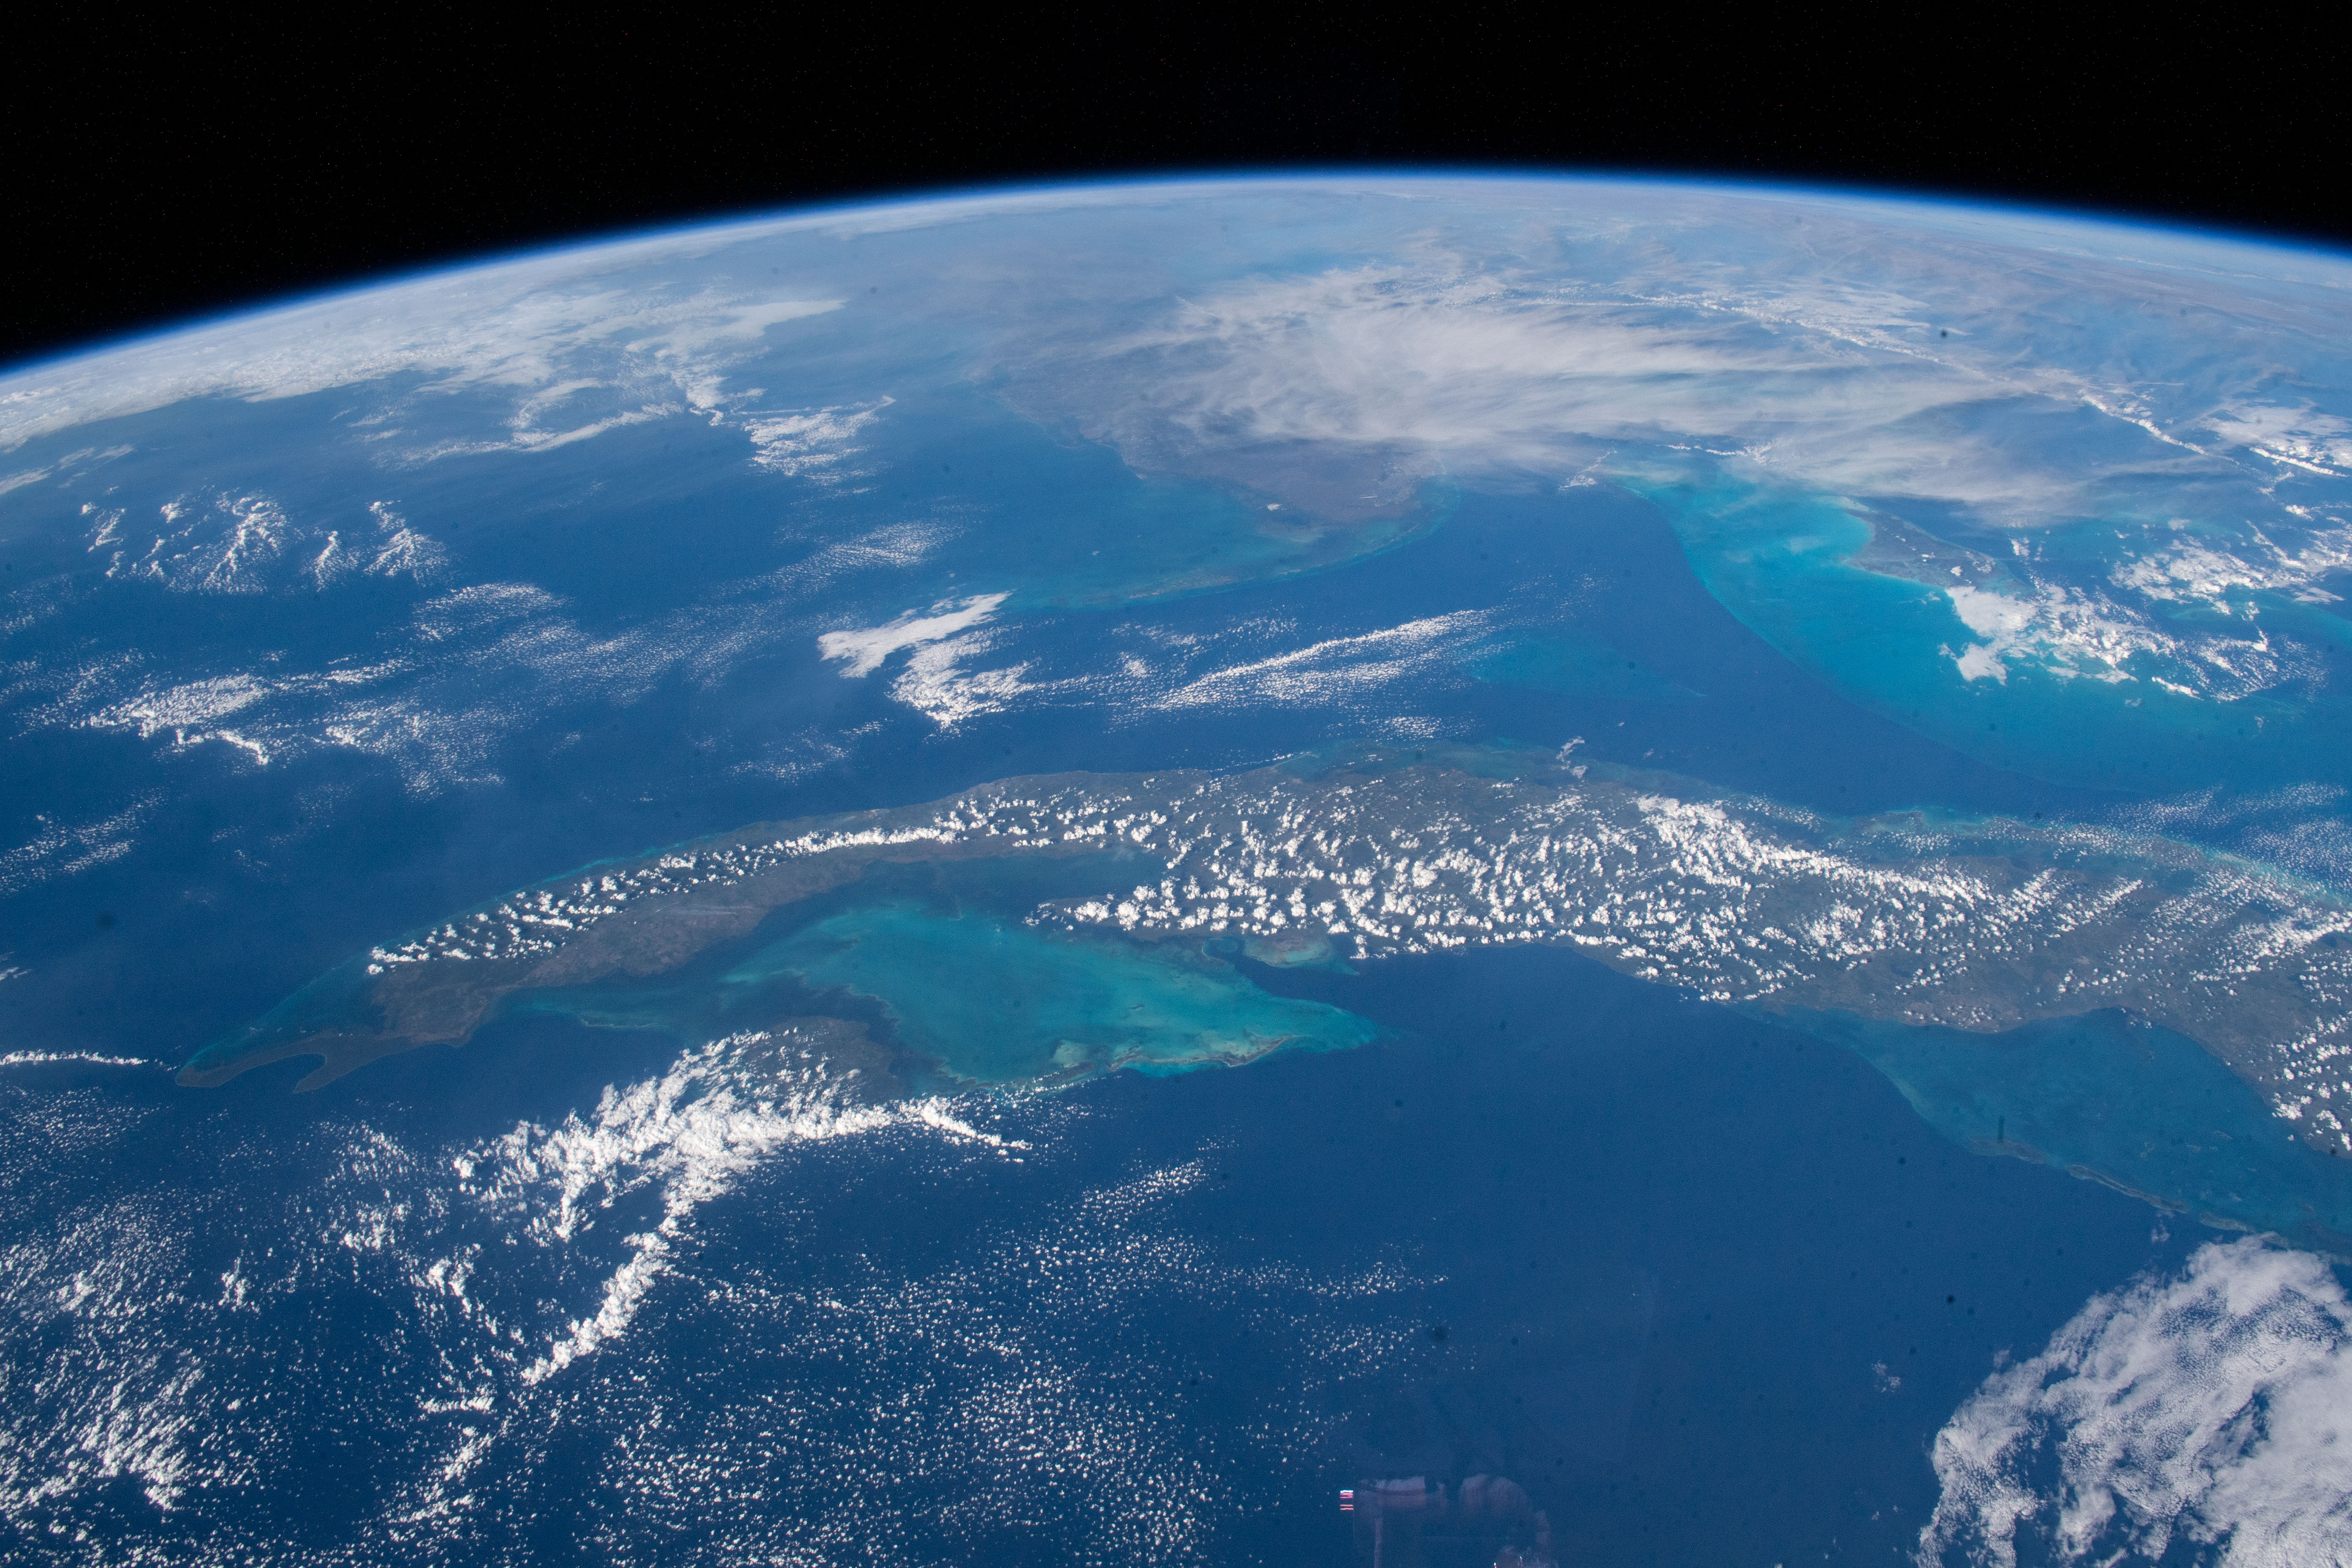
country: CUBA
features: CUBA
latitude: 23.0
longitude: -80.5
